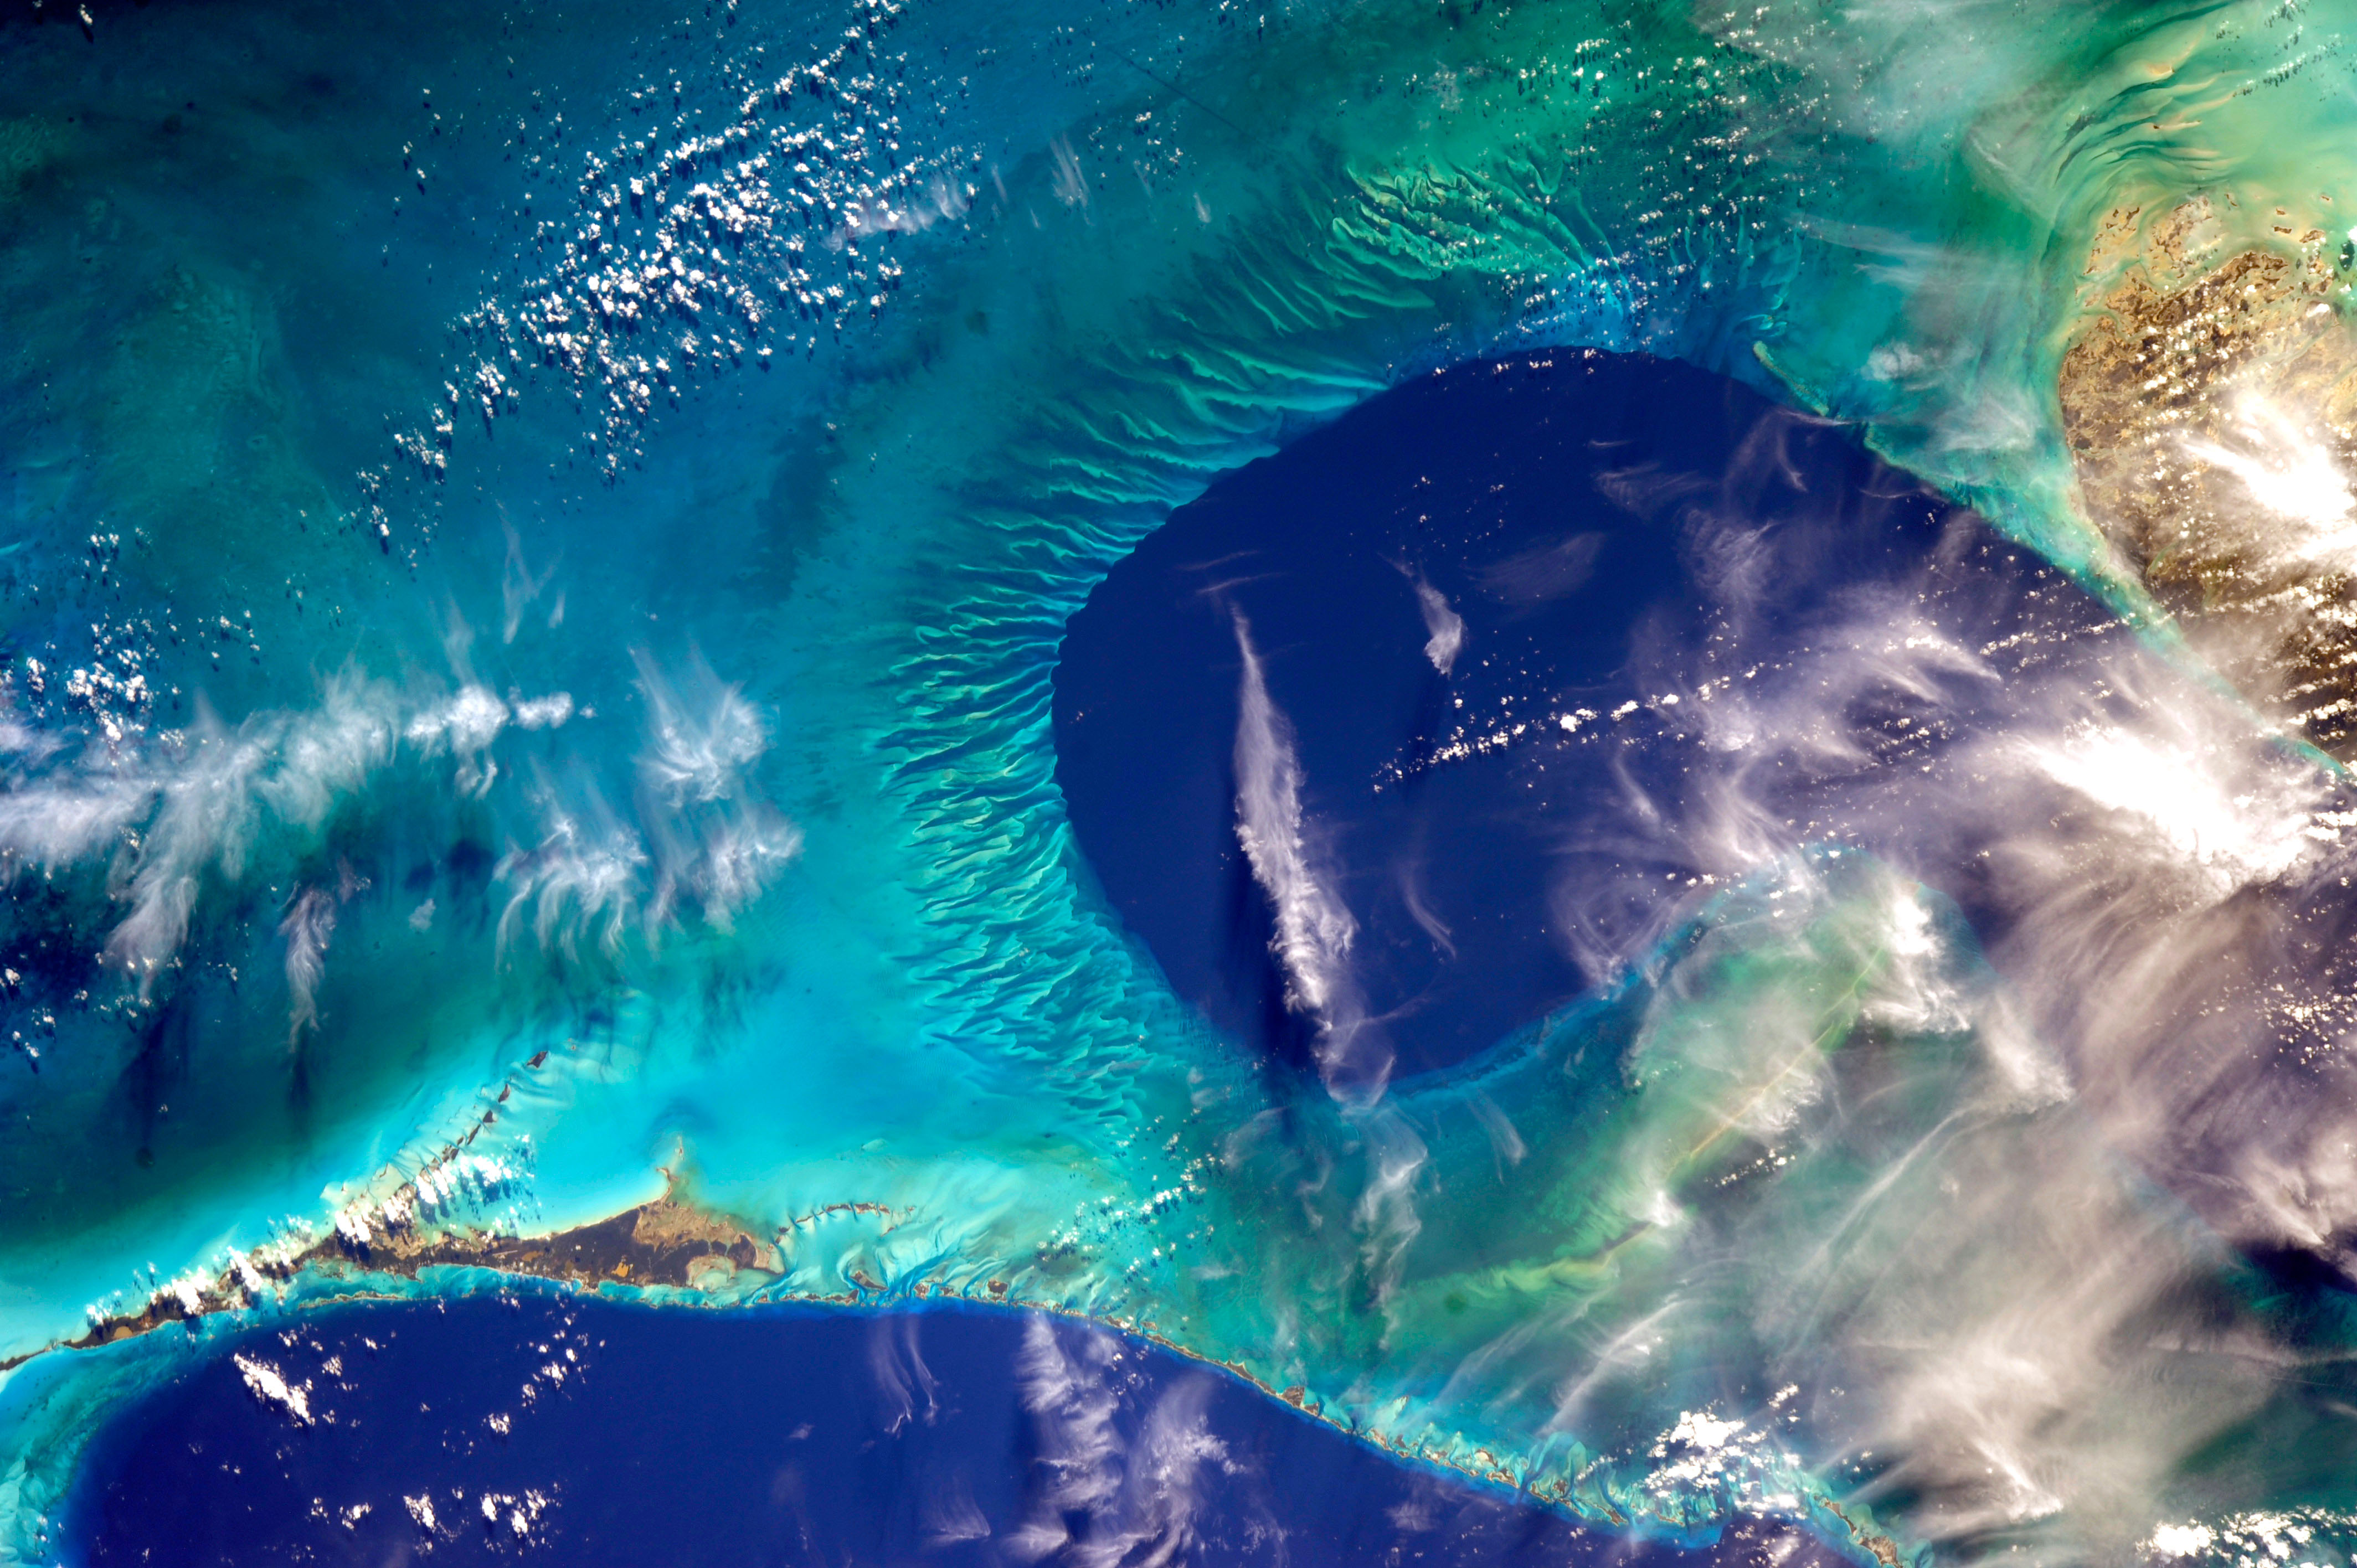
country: BAHAMAS
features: TONGUE OF THE OCEAN, REEFS, SHOALS, GREAT & LITTLE EXUMA I., SE. ANDROS I.
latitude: 23.5
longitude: -77.0
